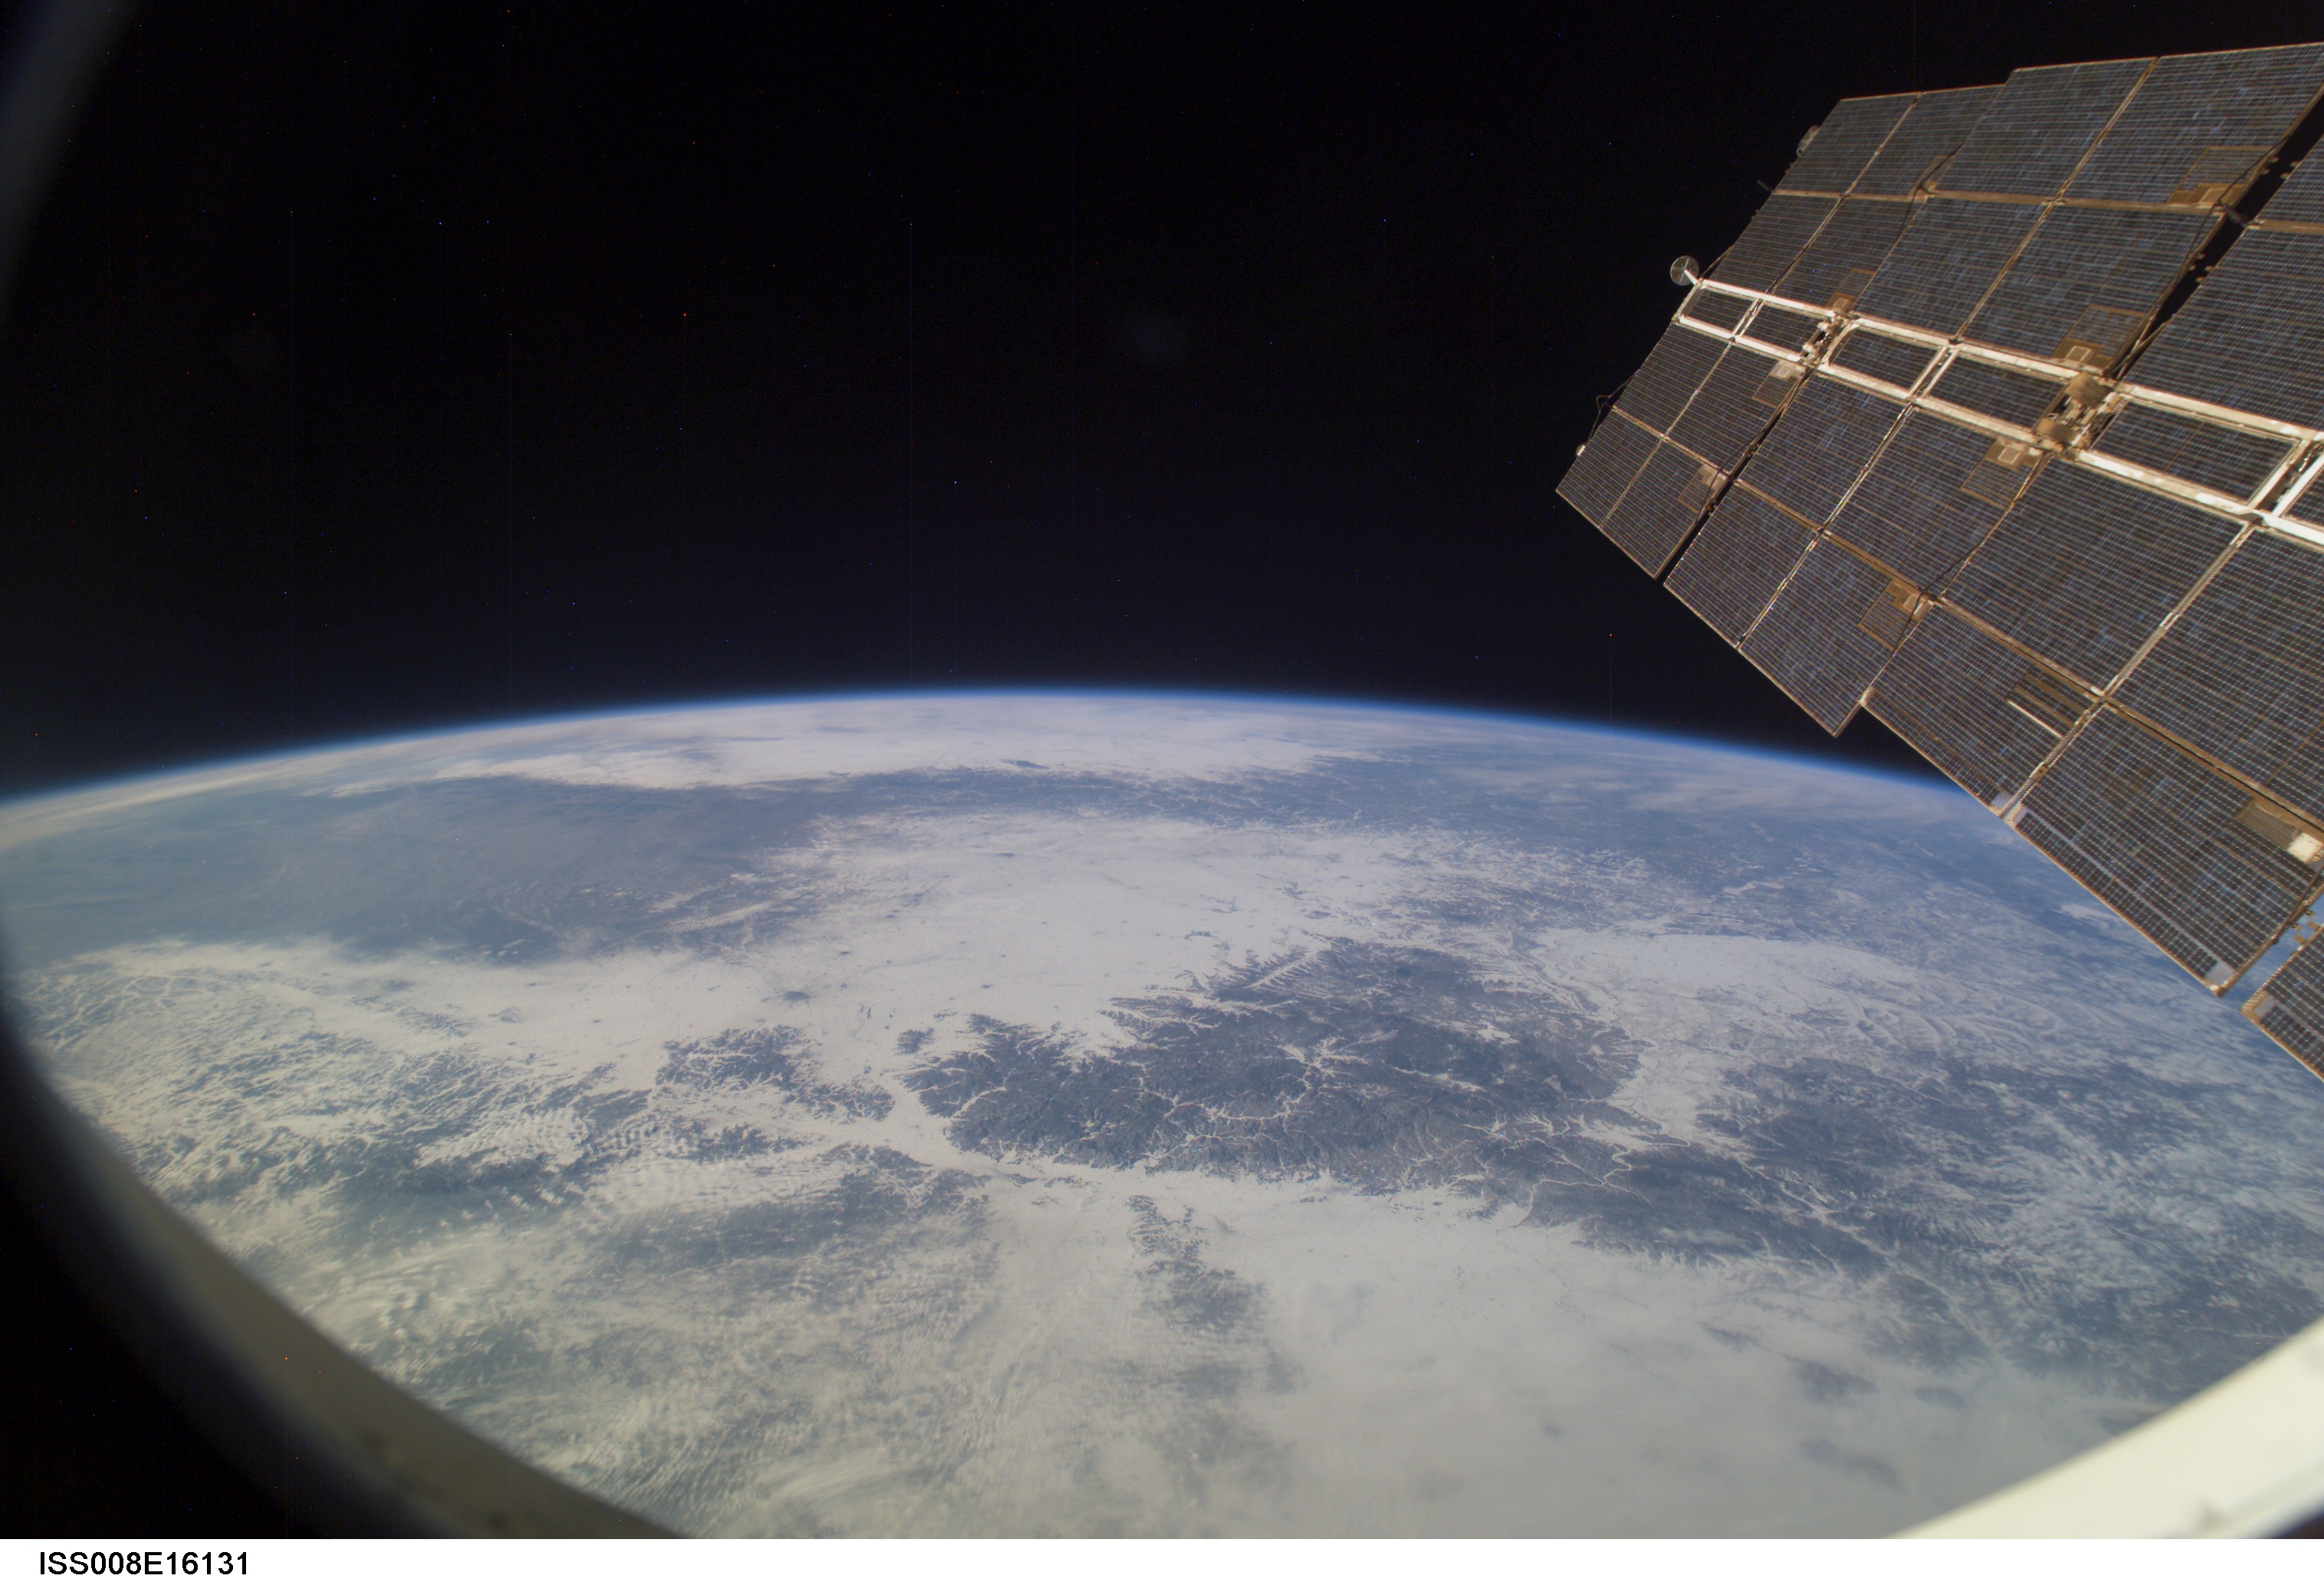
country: CHINA
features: LESSER KHINGAN RA., ATMOSPHERIC LIMB
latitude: 47.0
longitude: 129.5
